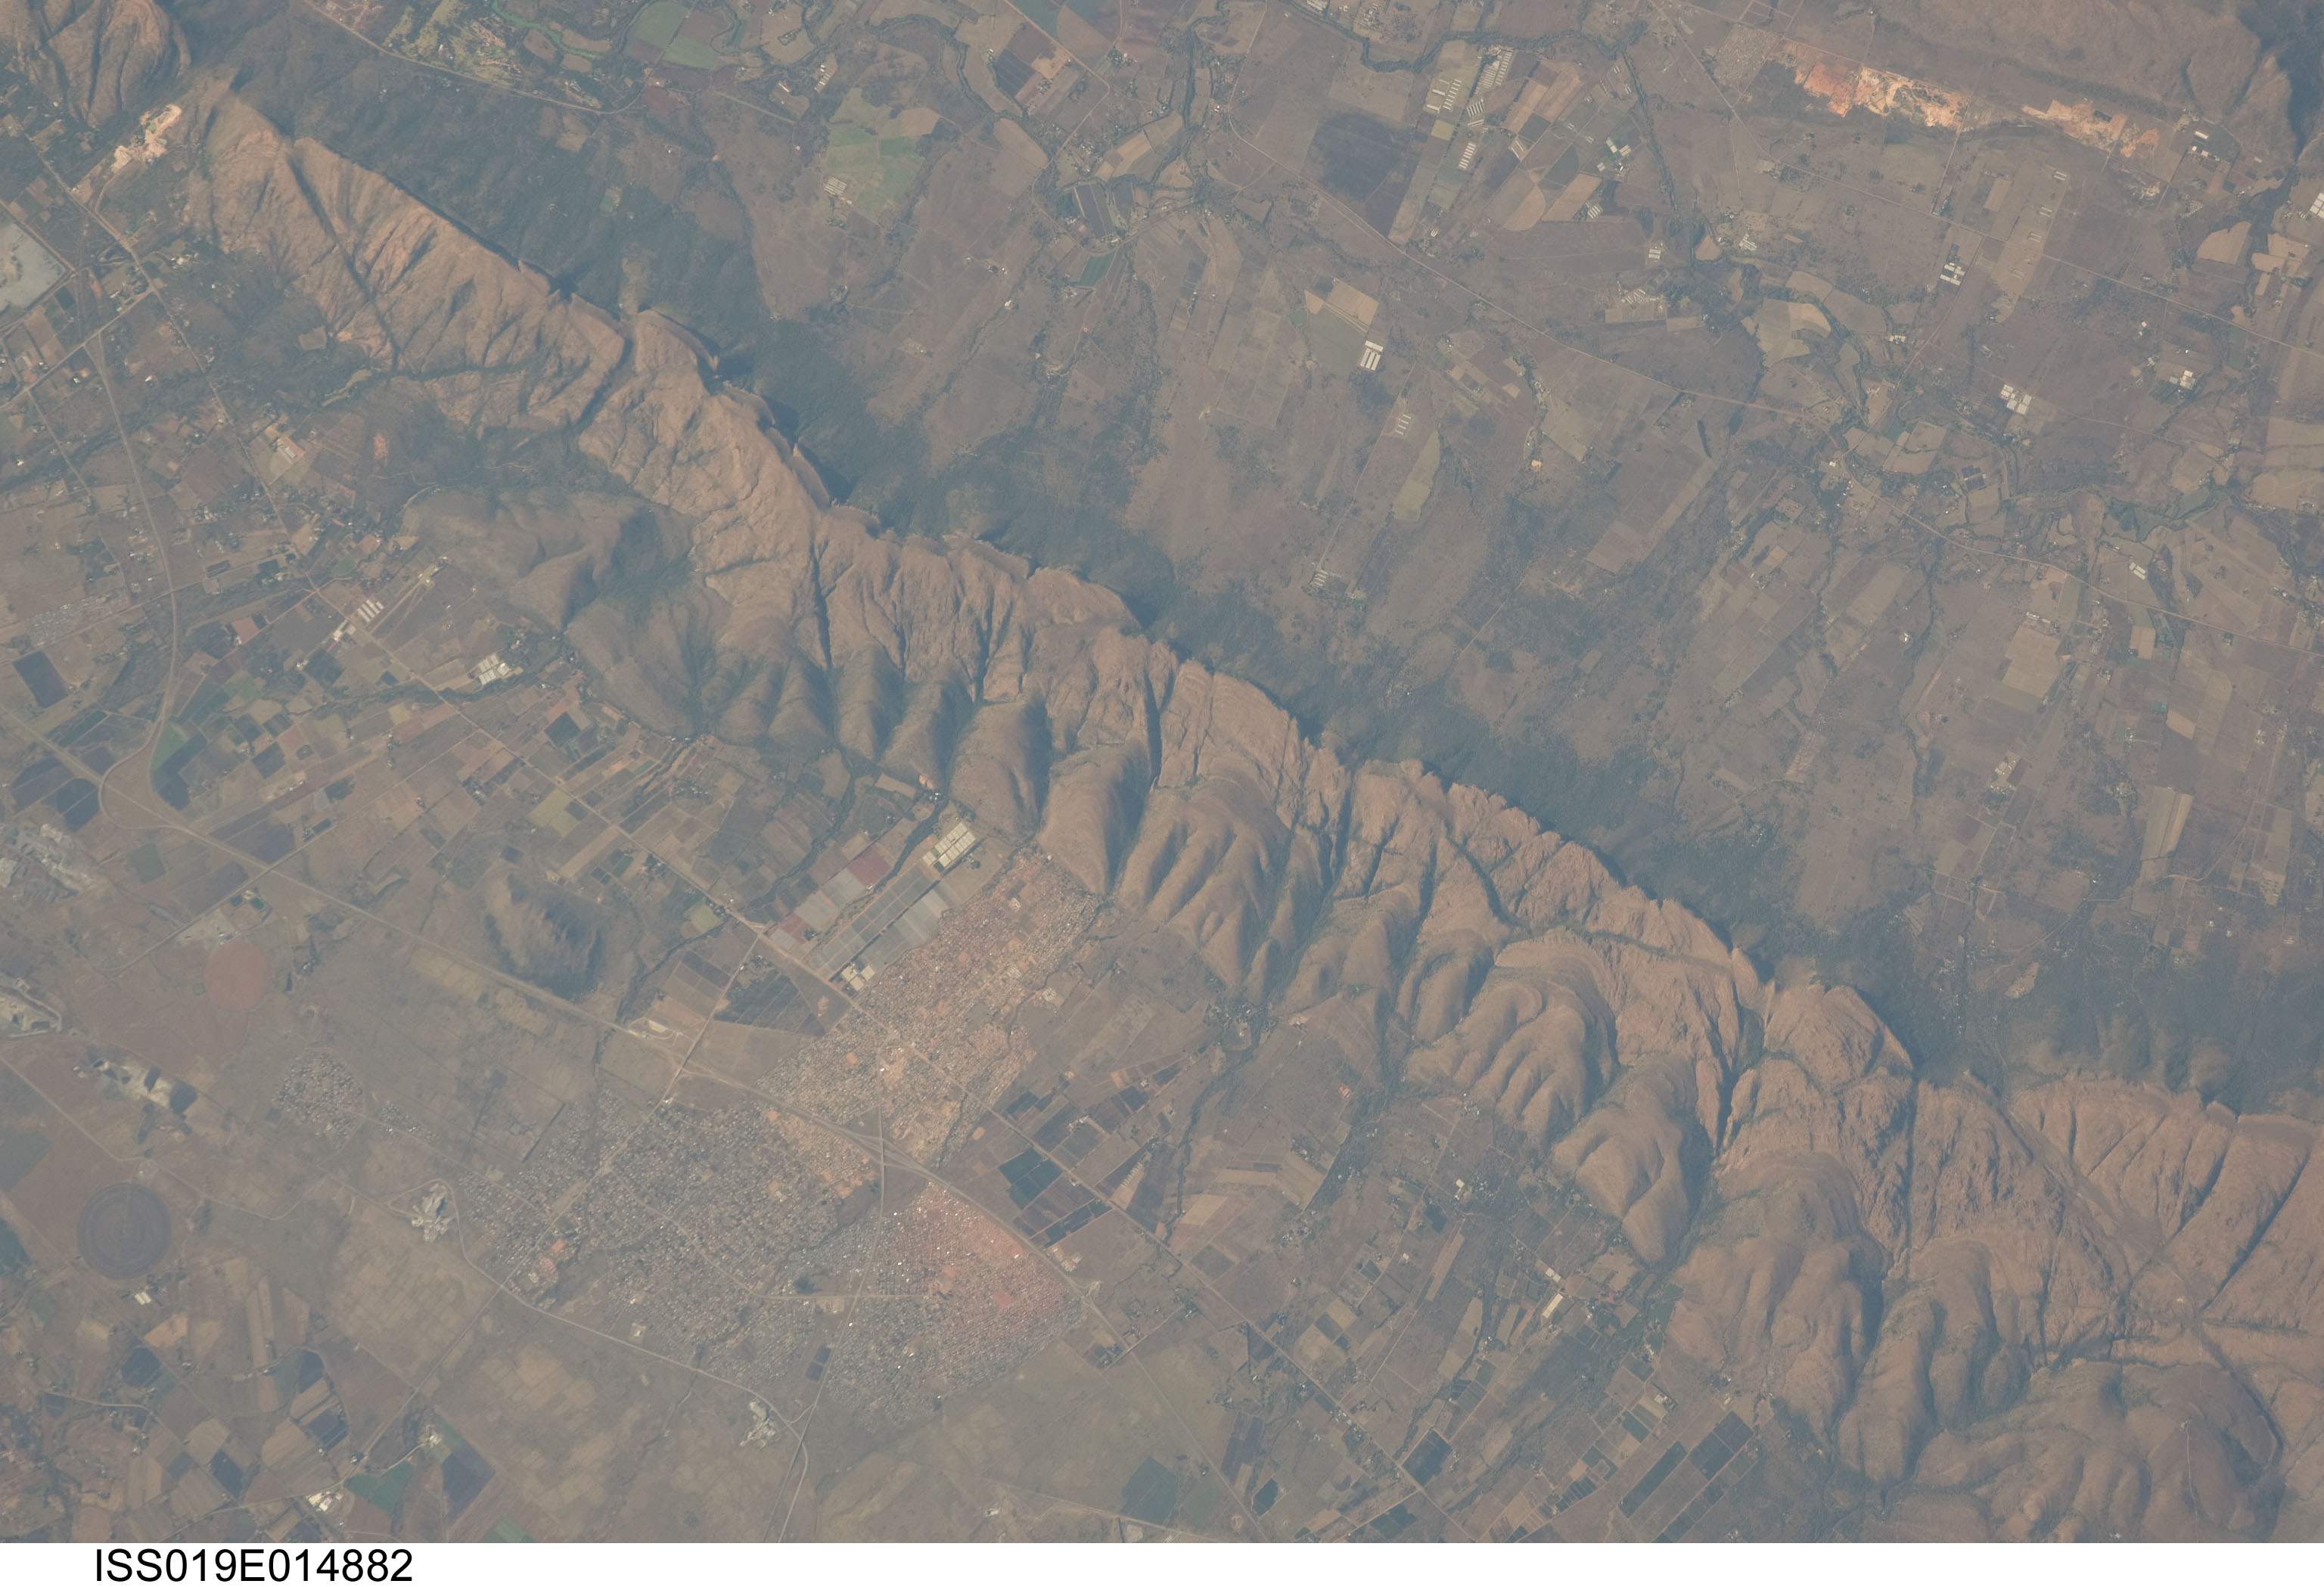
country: REPUBLIC SOUTH AFRICA
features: MAGALIESBERG NATURE RESERVE
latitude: -25.8
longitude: 27.7
